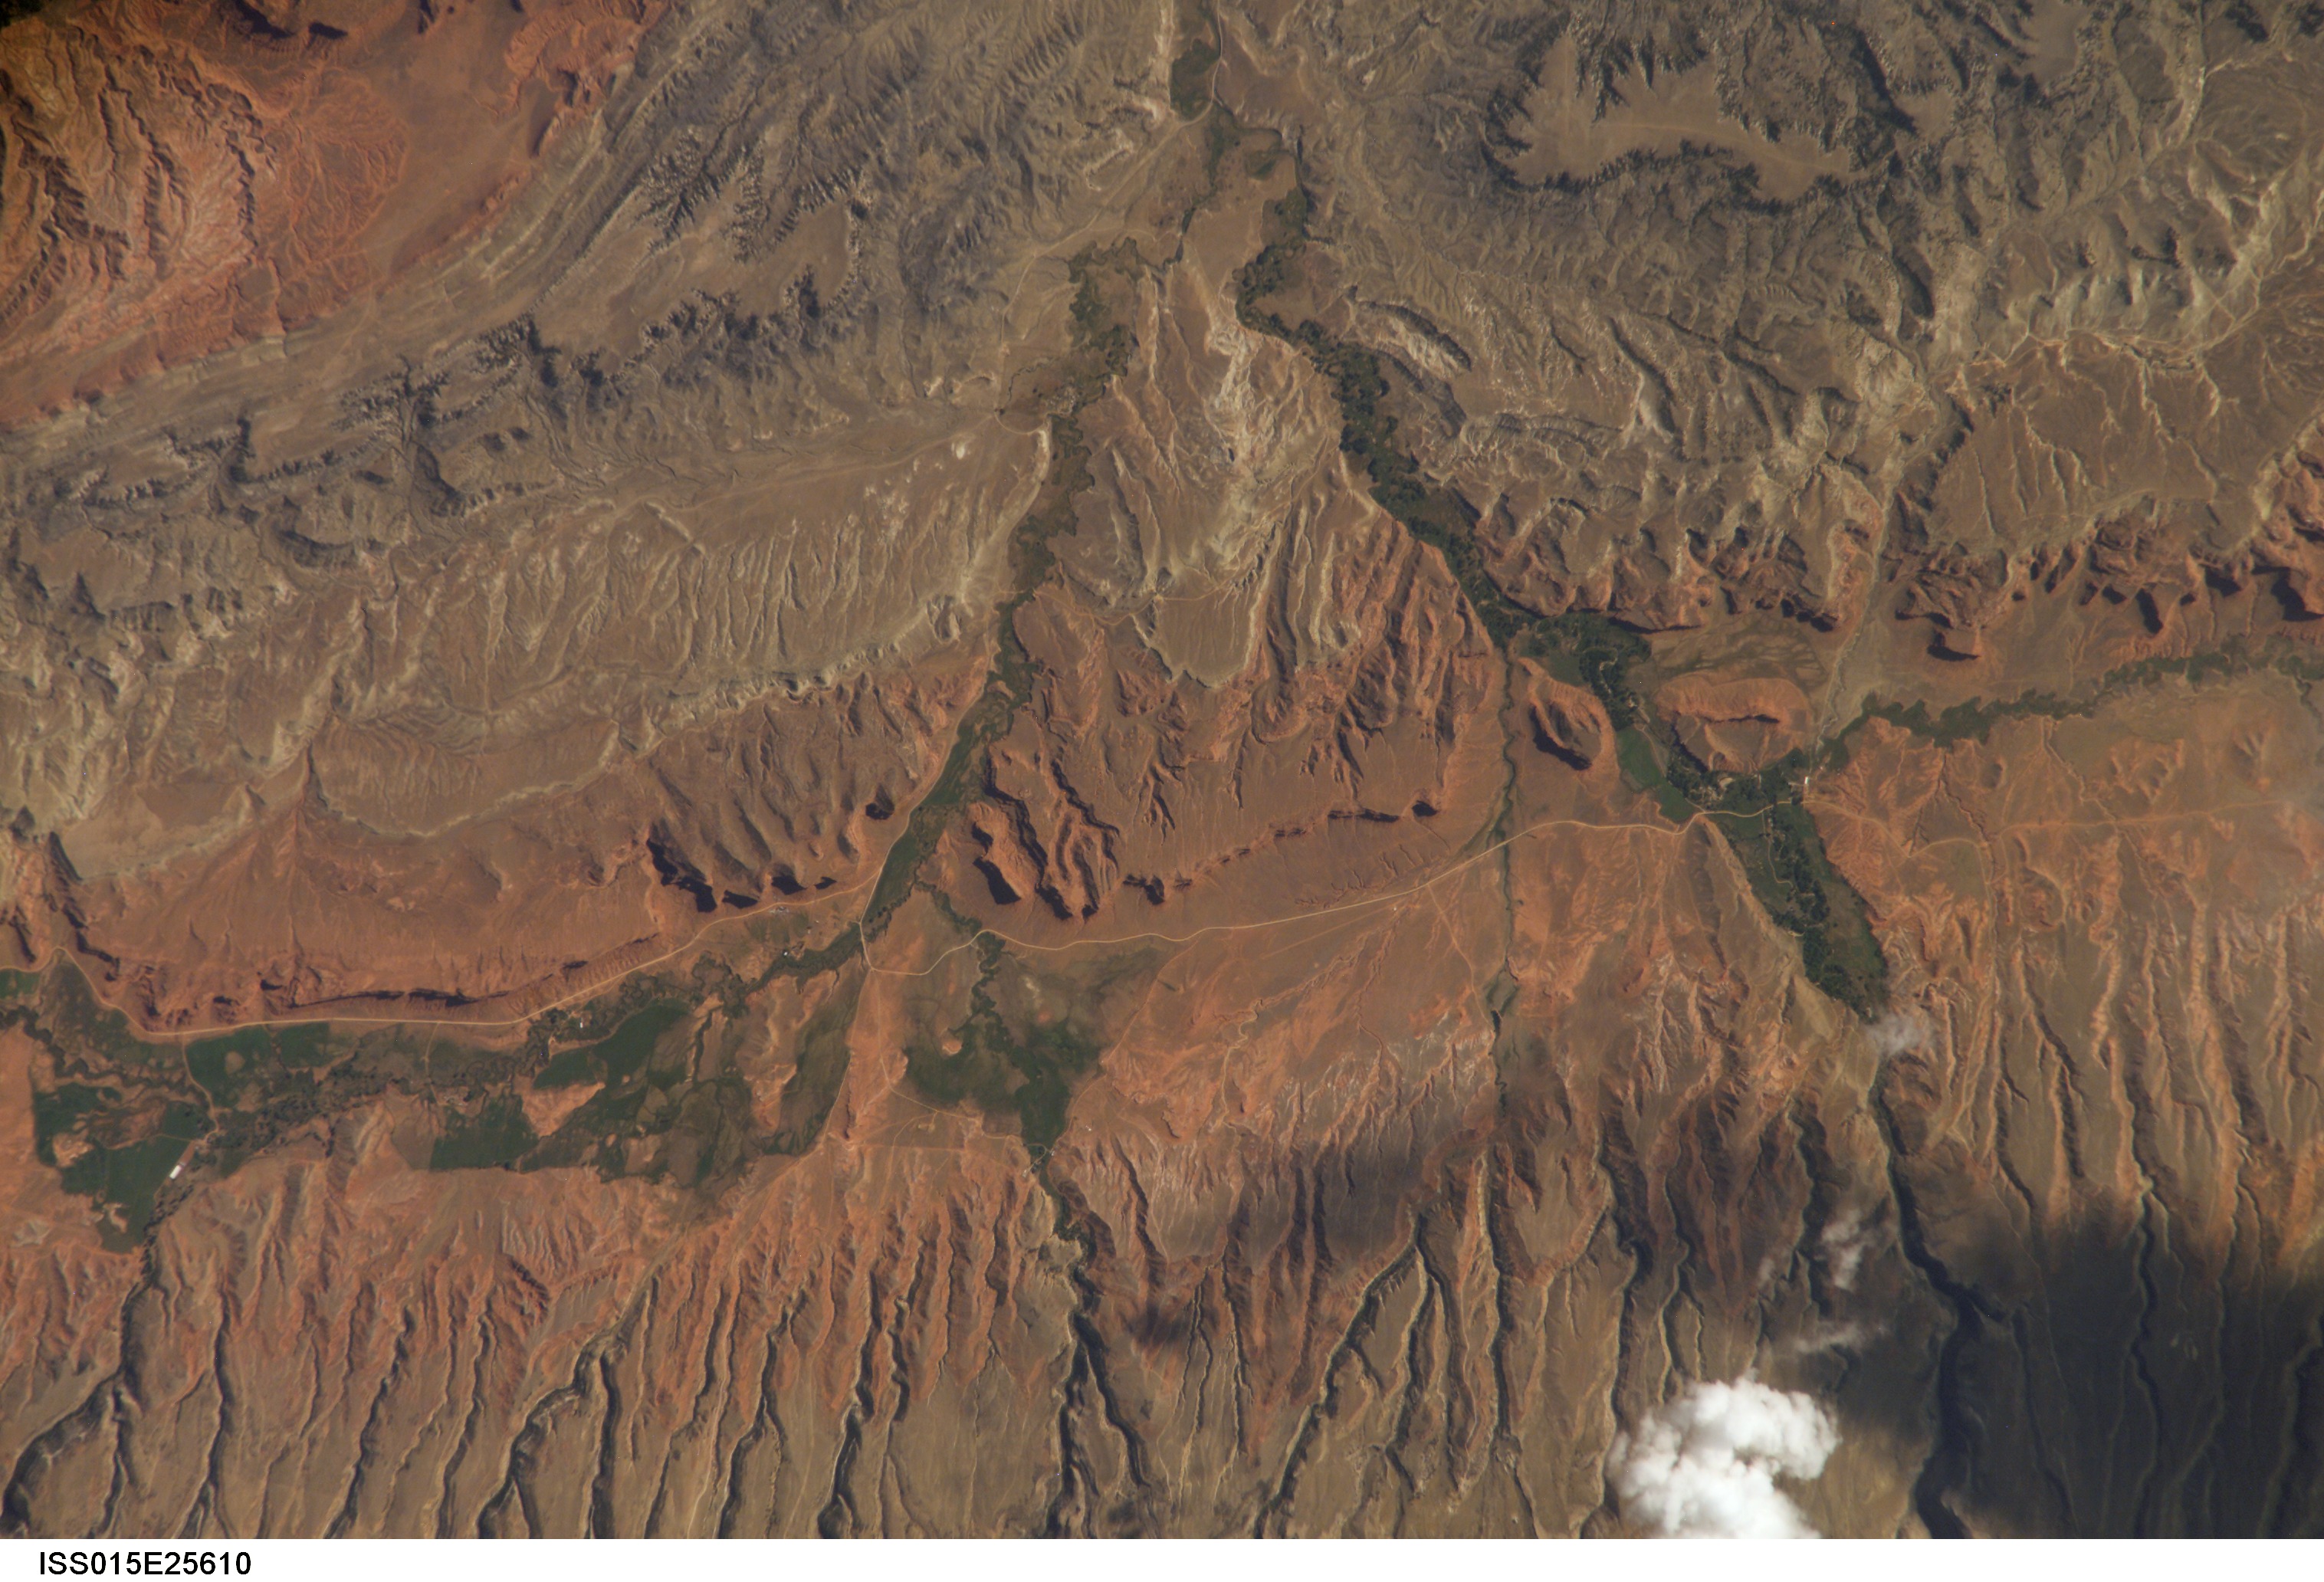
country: USA-WYOMING
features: RAVINES, POWDER RIVER DRANAGE
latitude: 43.6
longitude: -106.9
